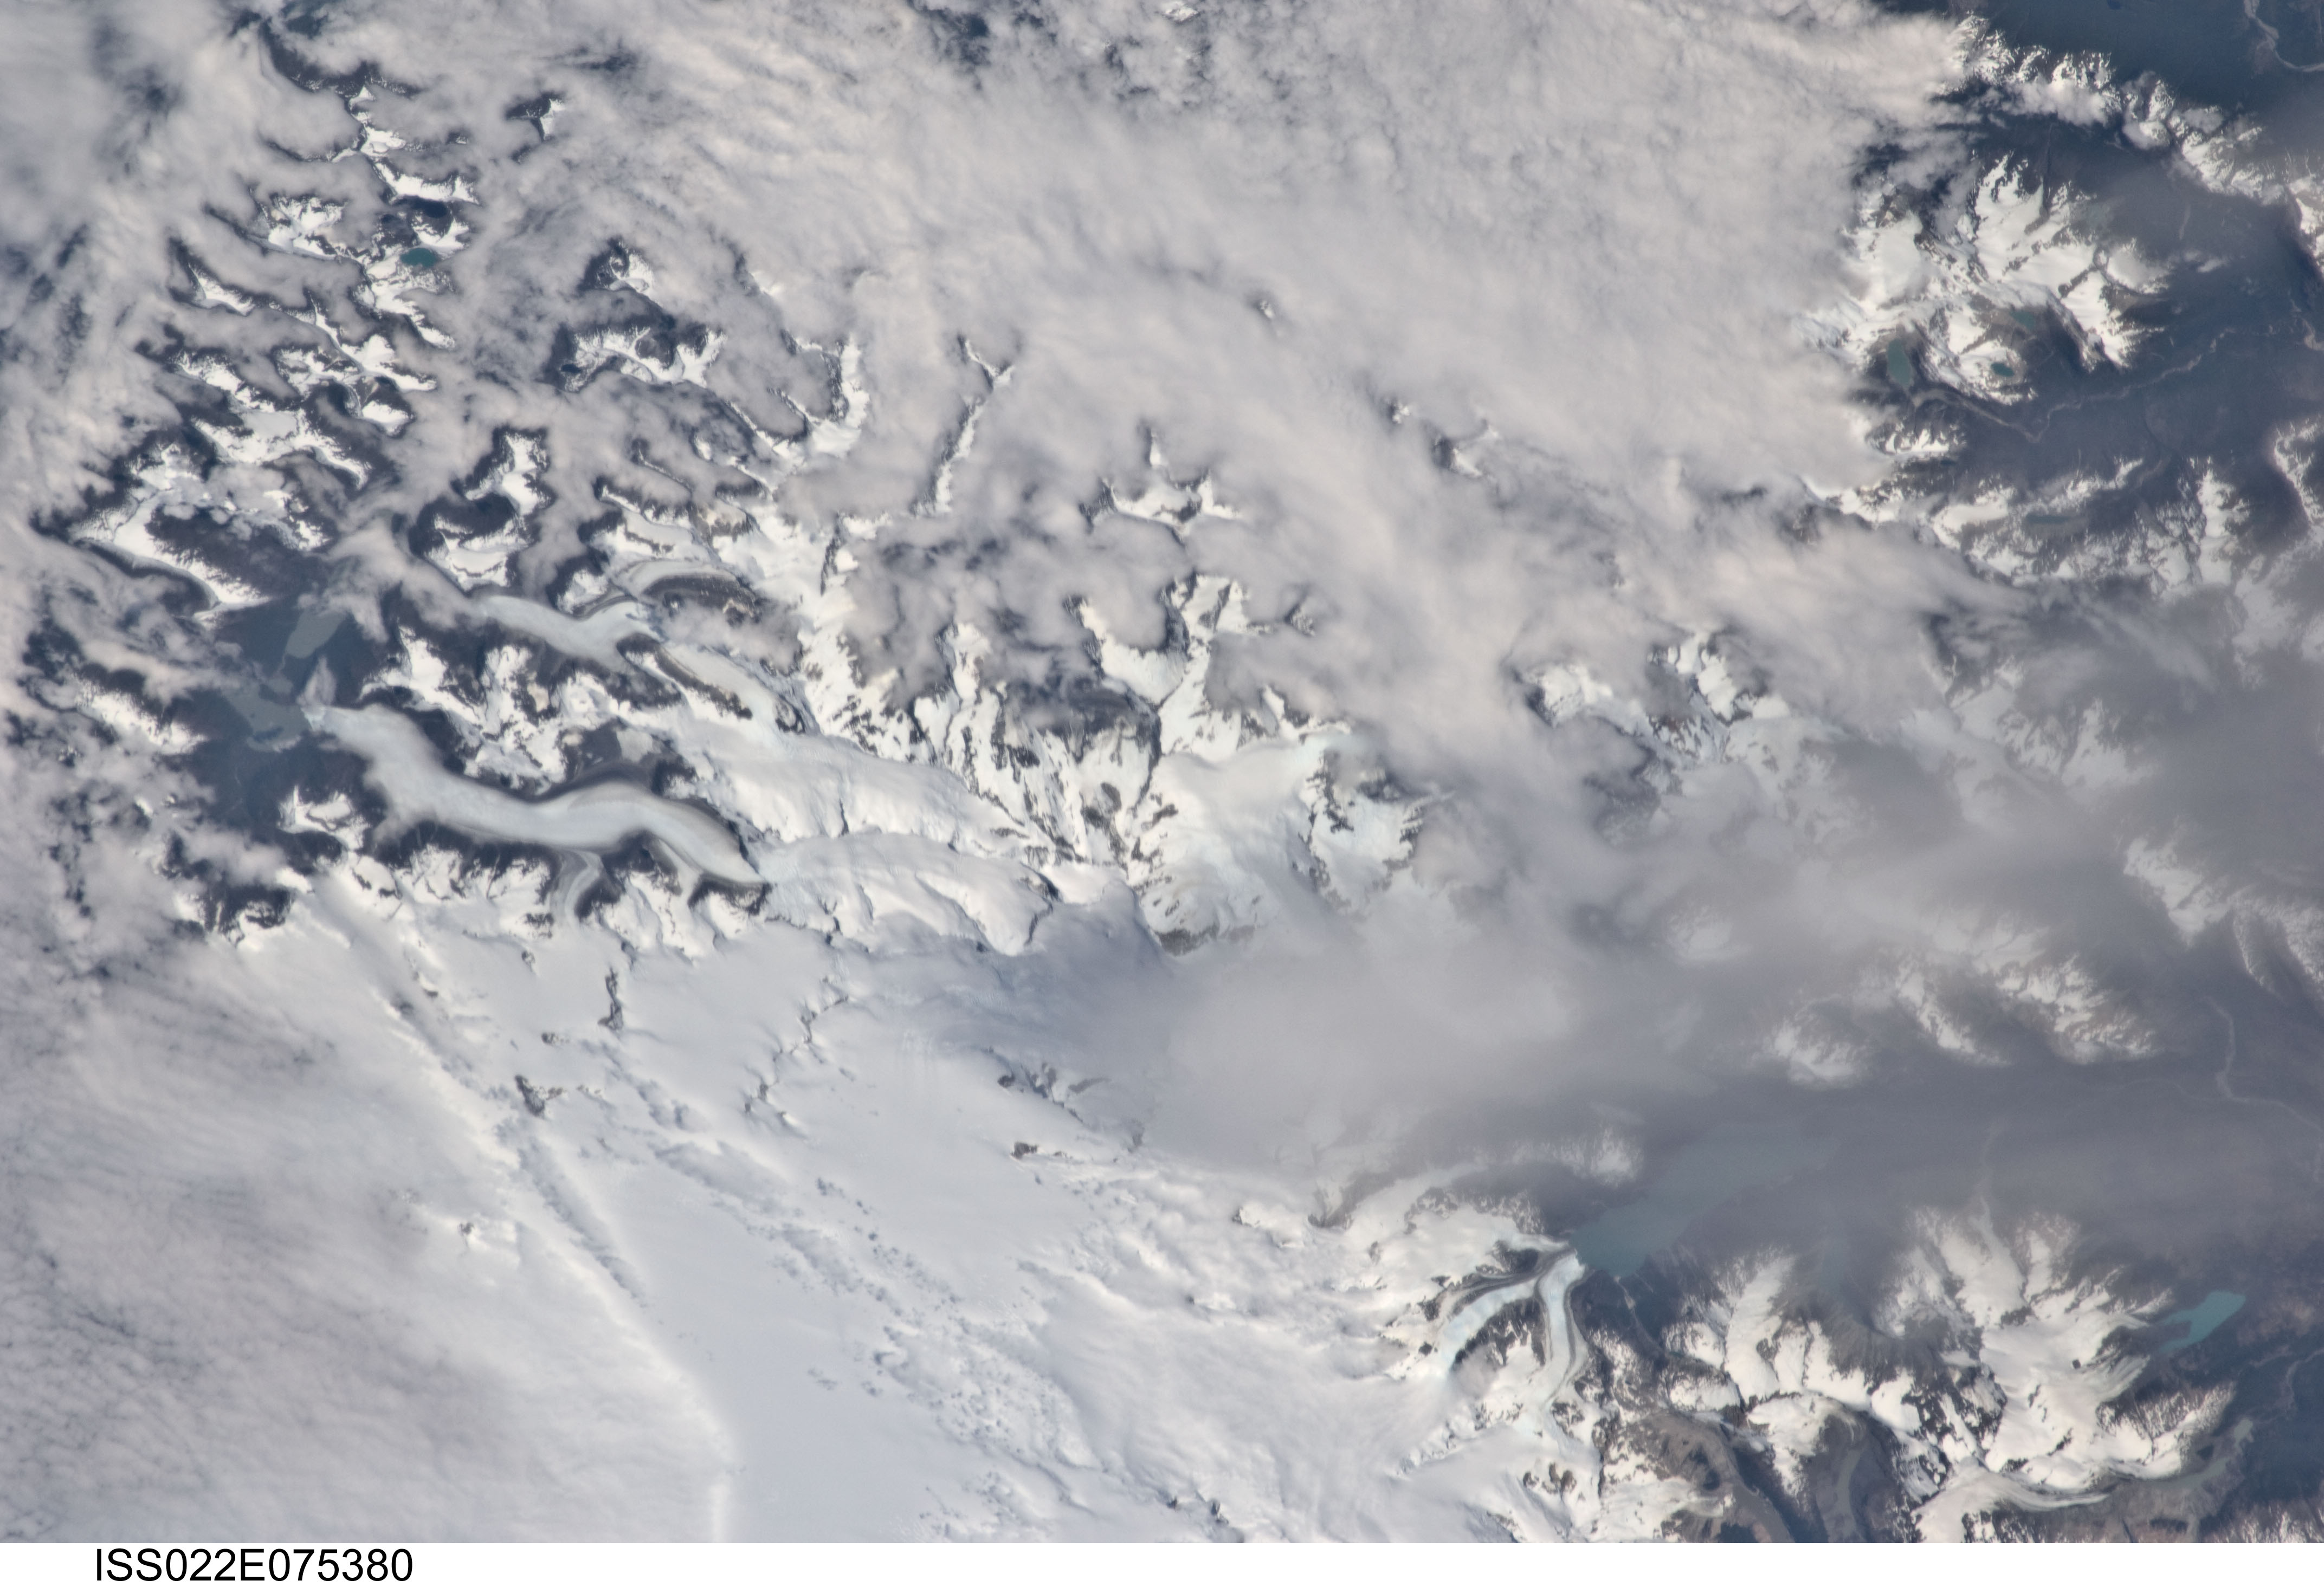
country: CHILE
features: N. PATAGONIAN ICE FIELD, GUALAS GL., REICHER GL., LEONES GL., MTS., SNOW
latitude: -46.6
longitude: -73.4
